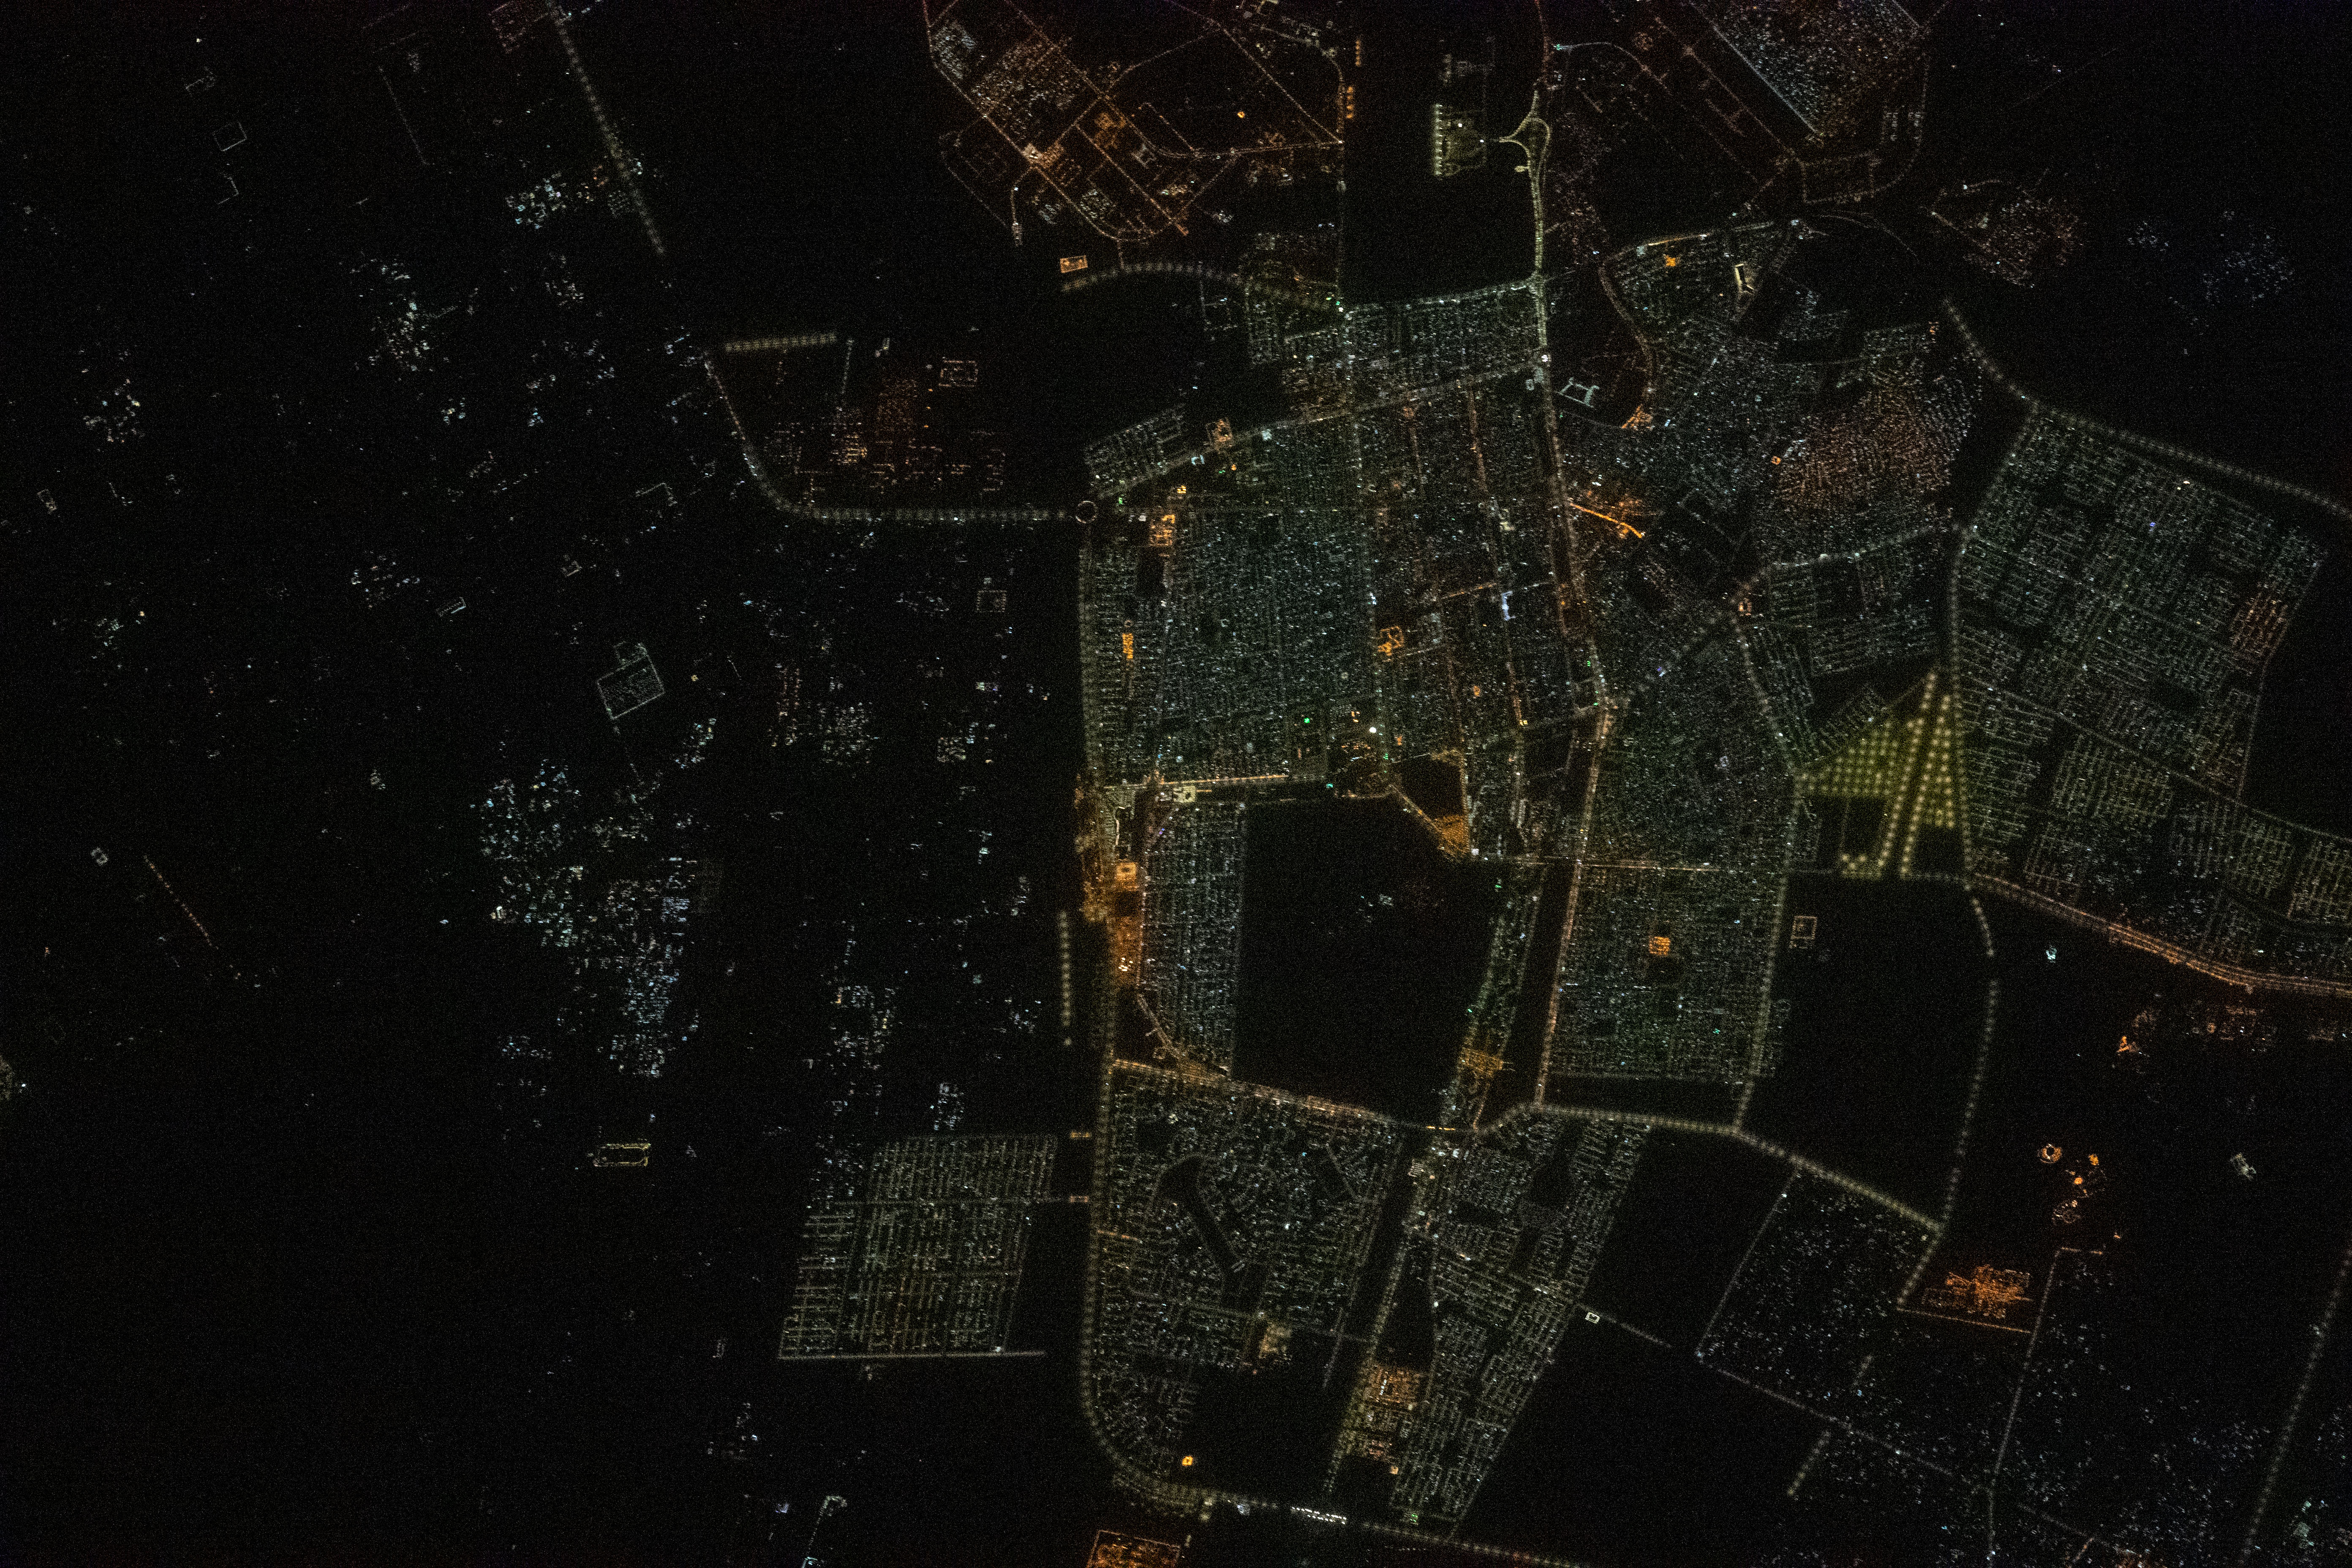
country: SAUDI_ARABIA
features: TABUK, UNIVERSITY OF TABUK, TABUK FORTRESS, PRINCE SULTAN BIN ABDULAZIZ INTERNATIONAL AIRPORT,TABUK, SAUDI ARABIA,NIGHTTIME, SAUDI ARABIA, CITY OF TABUK
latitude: 28.4
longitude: 36.6
